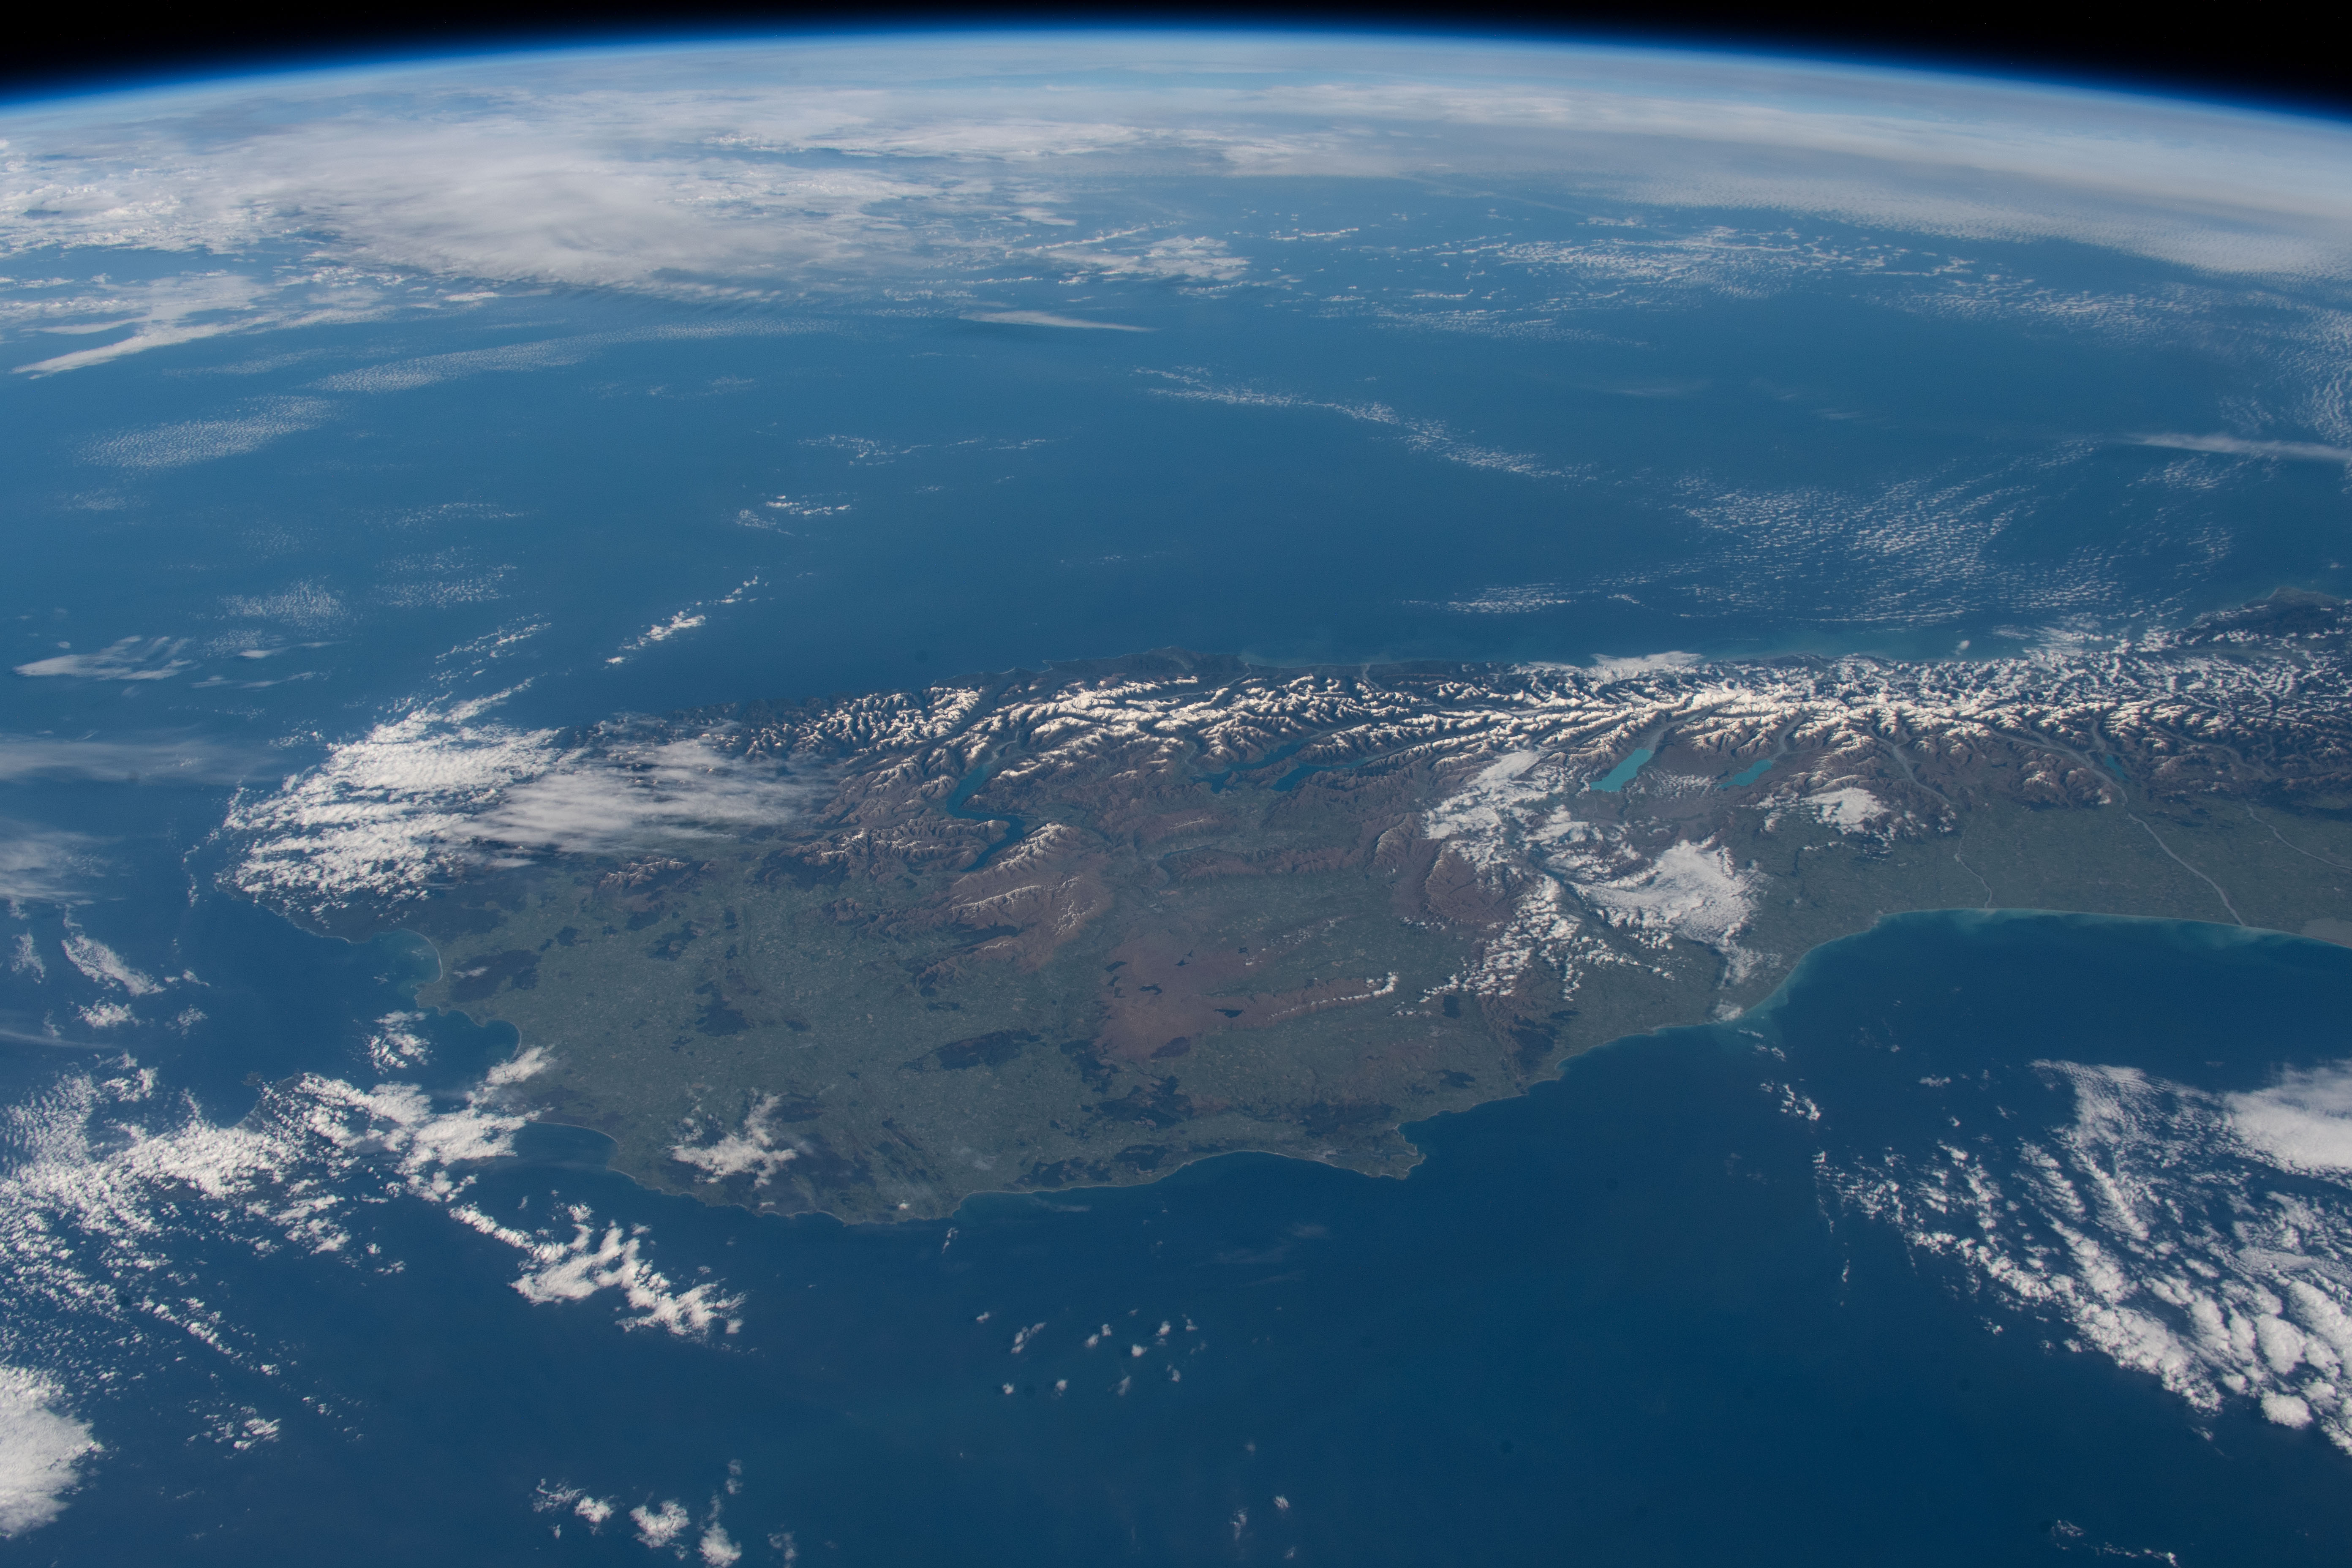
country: NEW ZEALAND-SI
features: NEW ZELAND, SOUTH ISLAND, SOUTHERN ALPS MOUNTAINS
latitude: -44.0
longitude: 168.5
